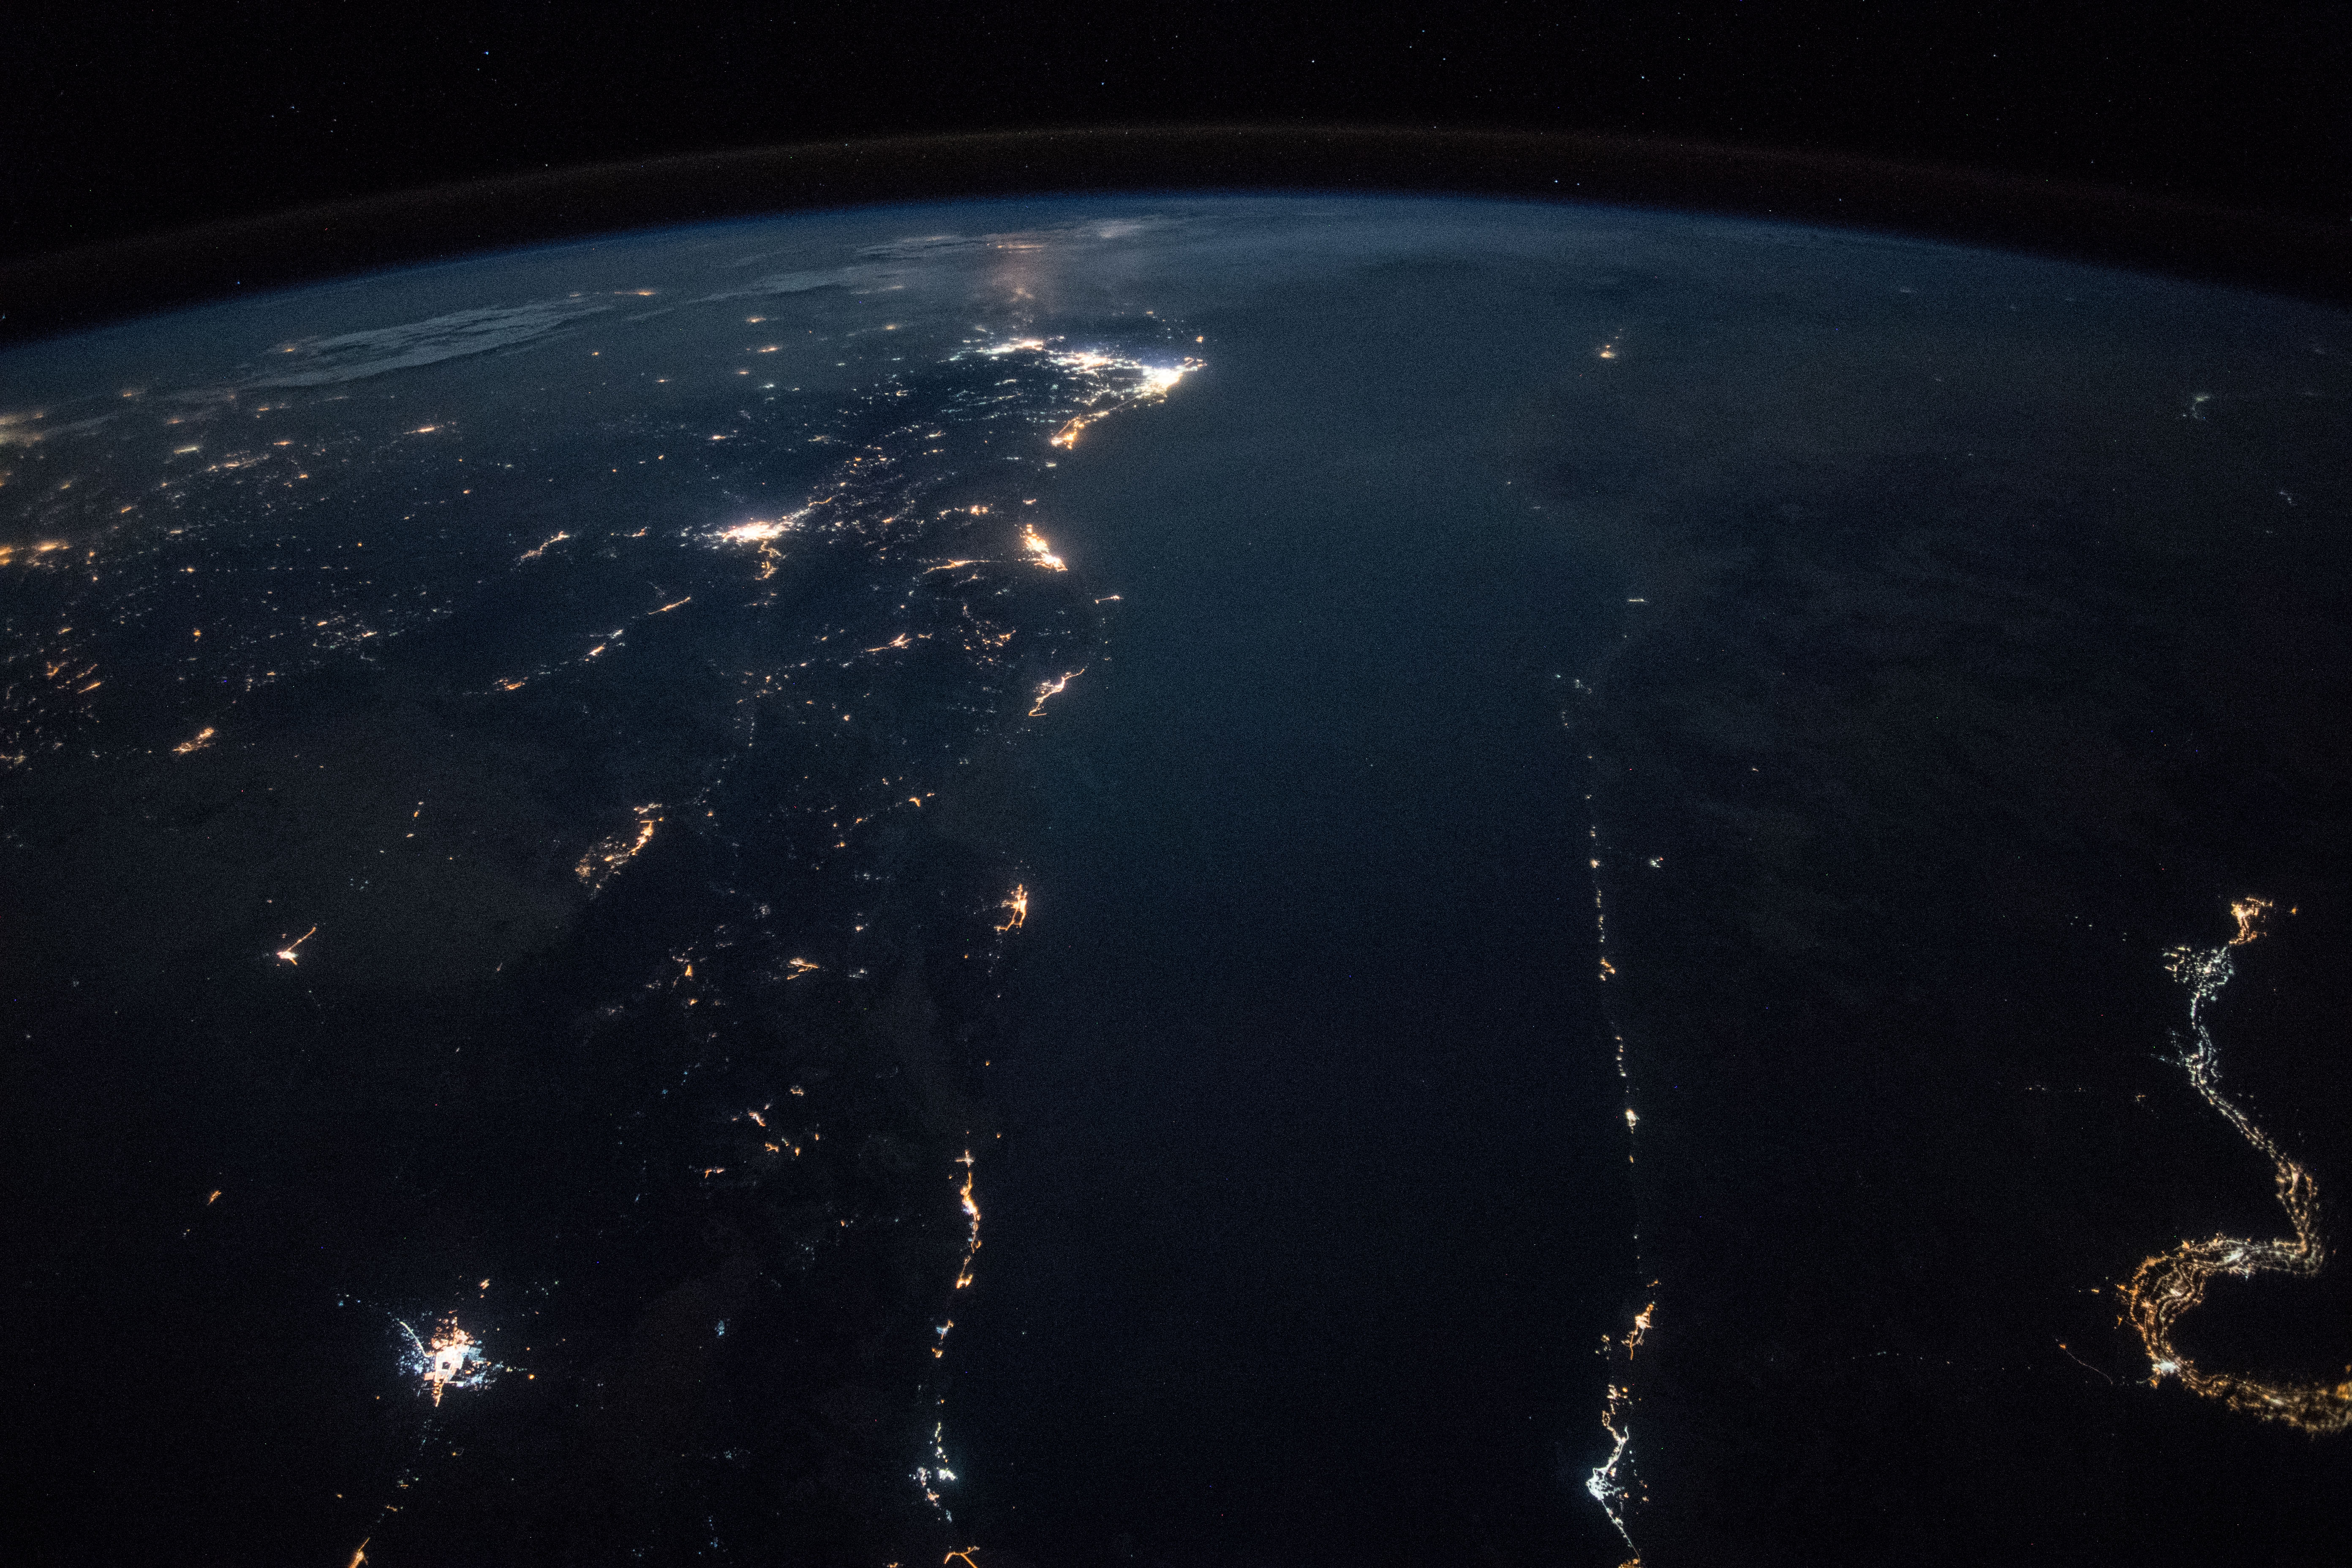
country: SAUDI ARABIA
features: HEJAZ MOUNTAINS, RED SEA, EASTERN DESERT, TABUK CITY, AL WAJH CITY, AL ULA CITY, NILE RIVER, NIGHT, EARTH LIMB
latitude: 27.2
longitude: 35.6
